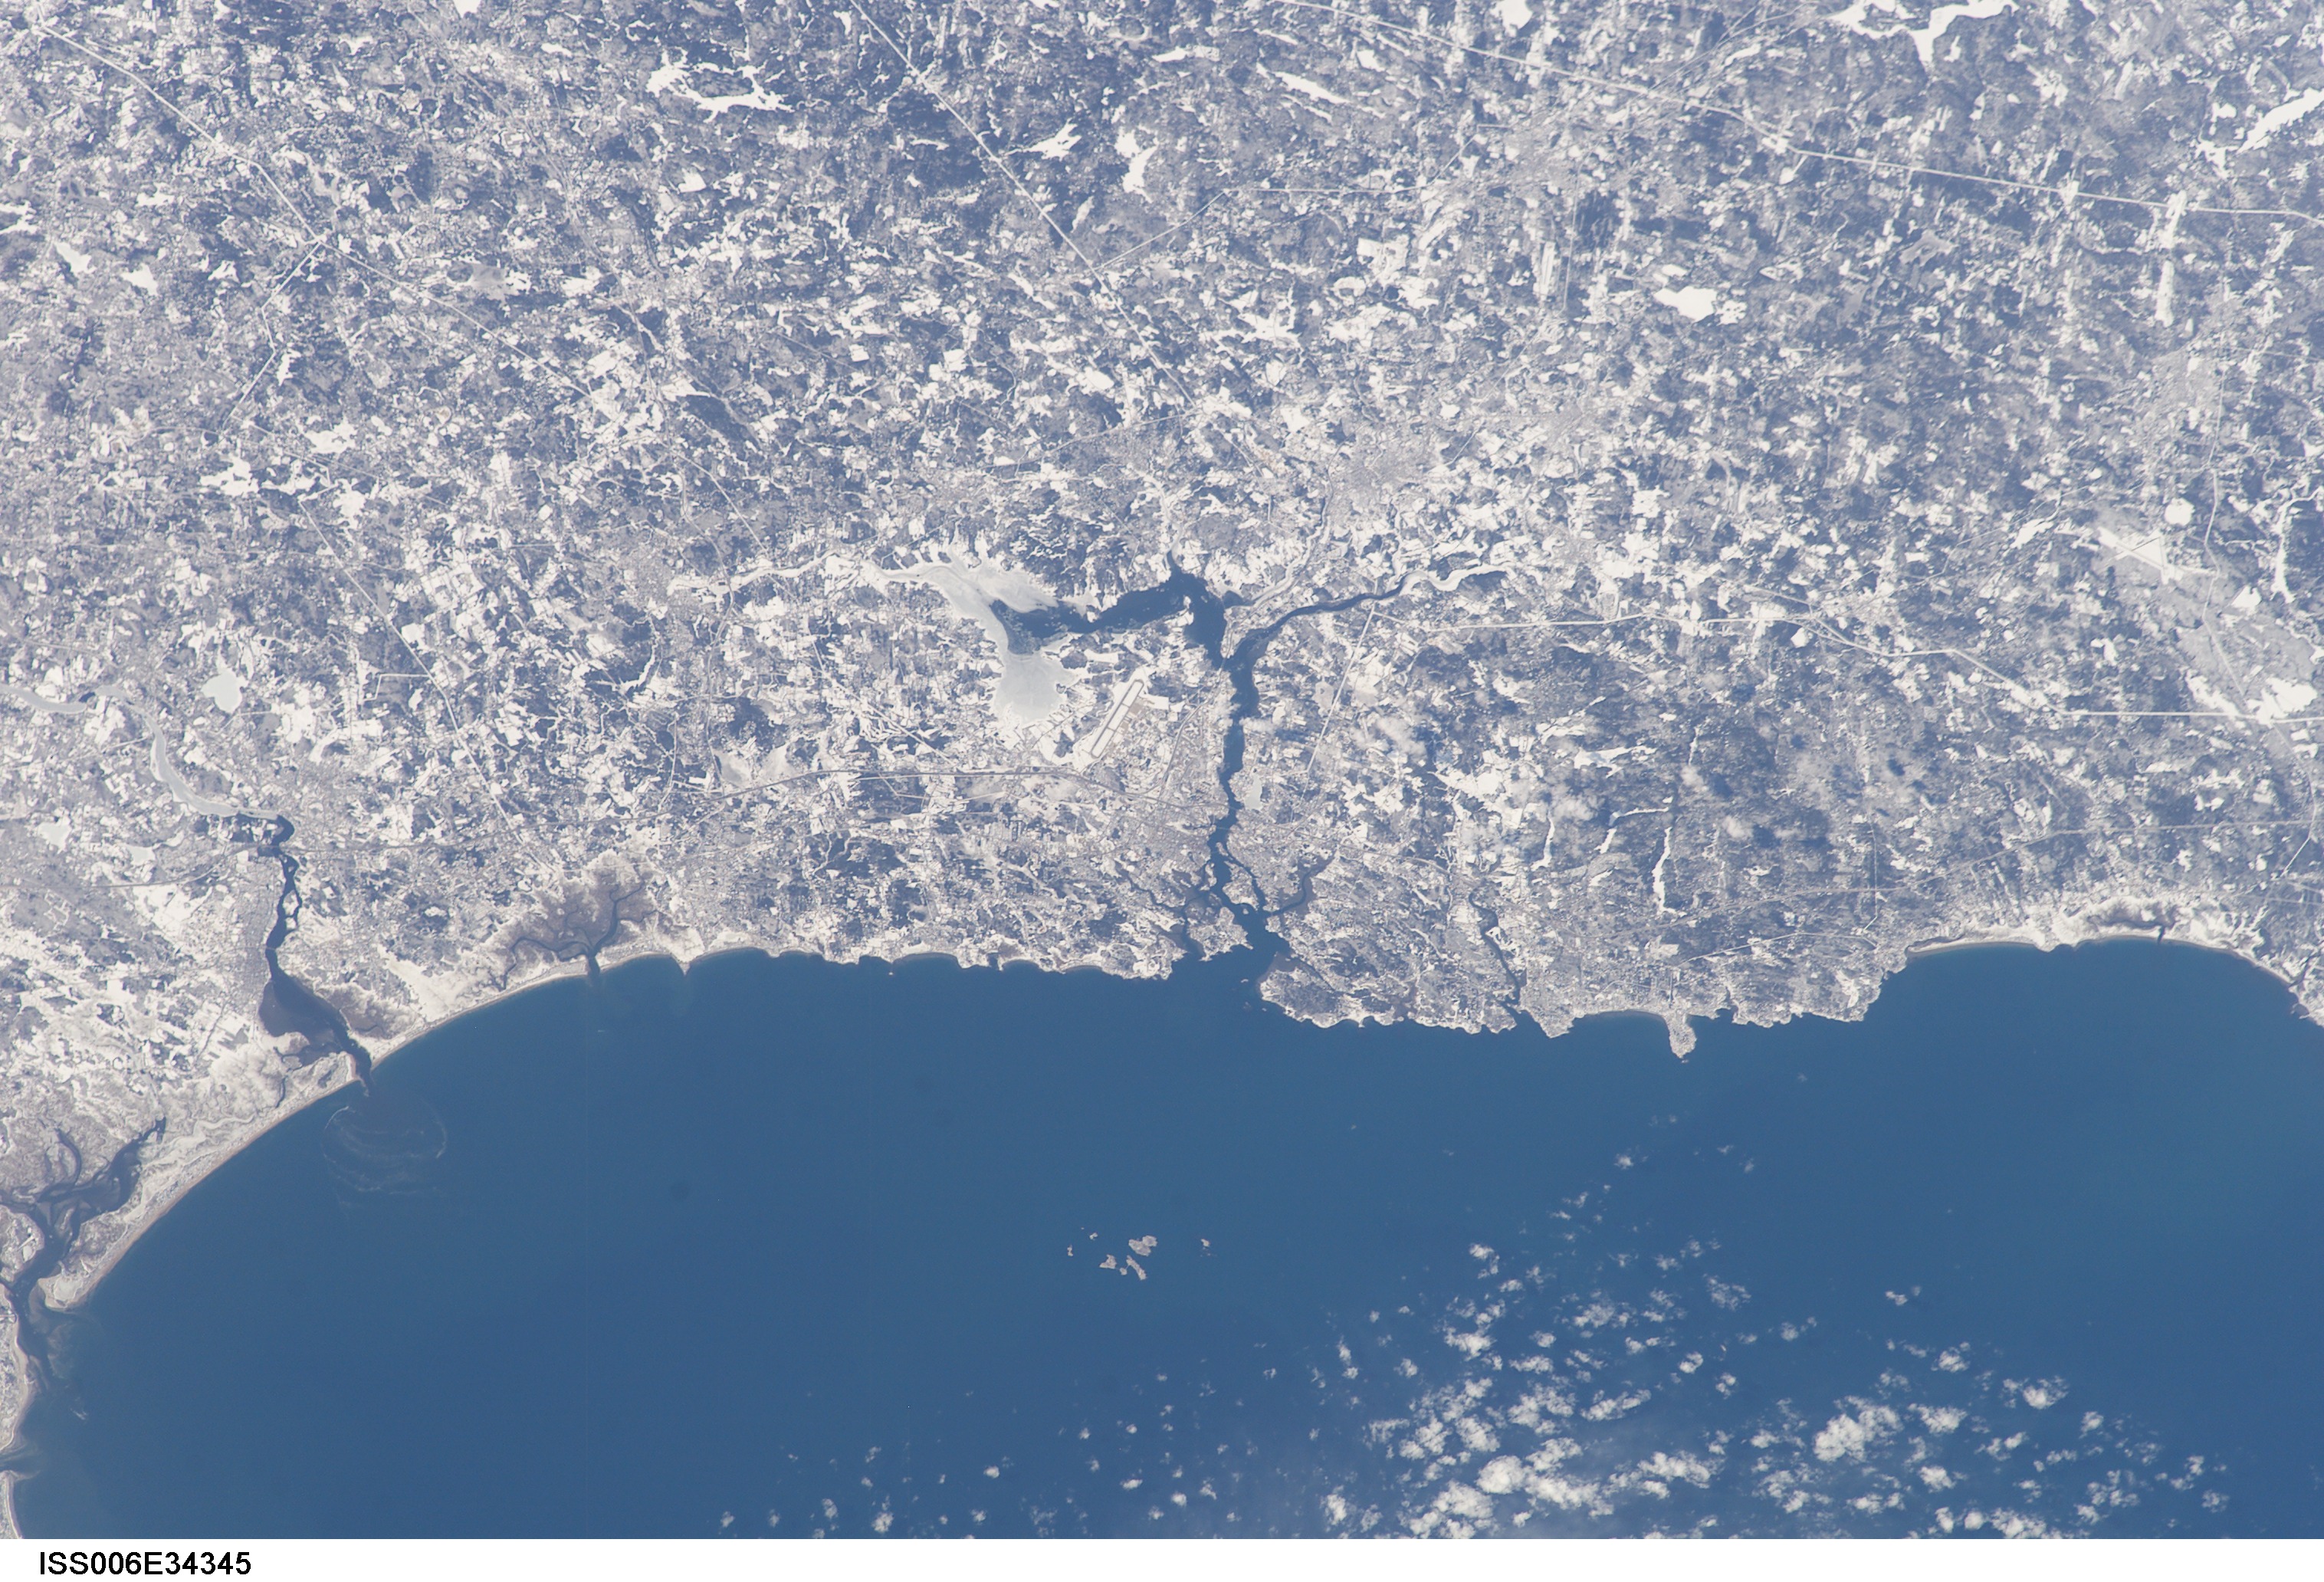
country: USA-NEW HAMPSHIRE
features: PORTSMOUTH, COAST, SNOW
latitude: 43.0
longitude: -71.0
